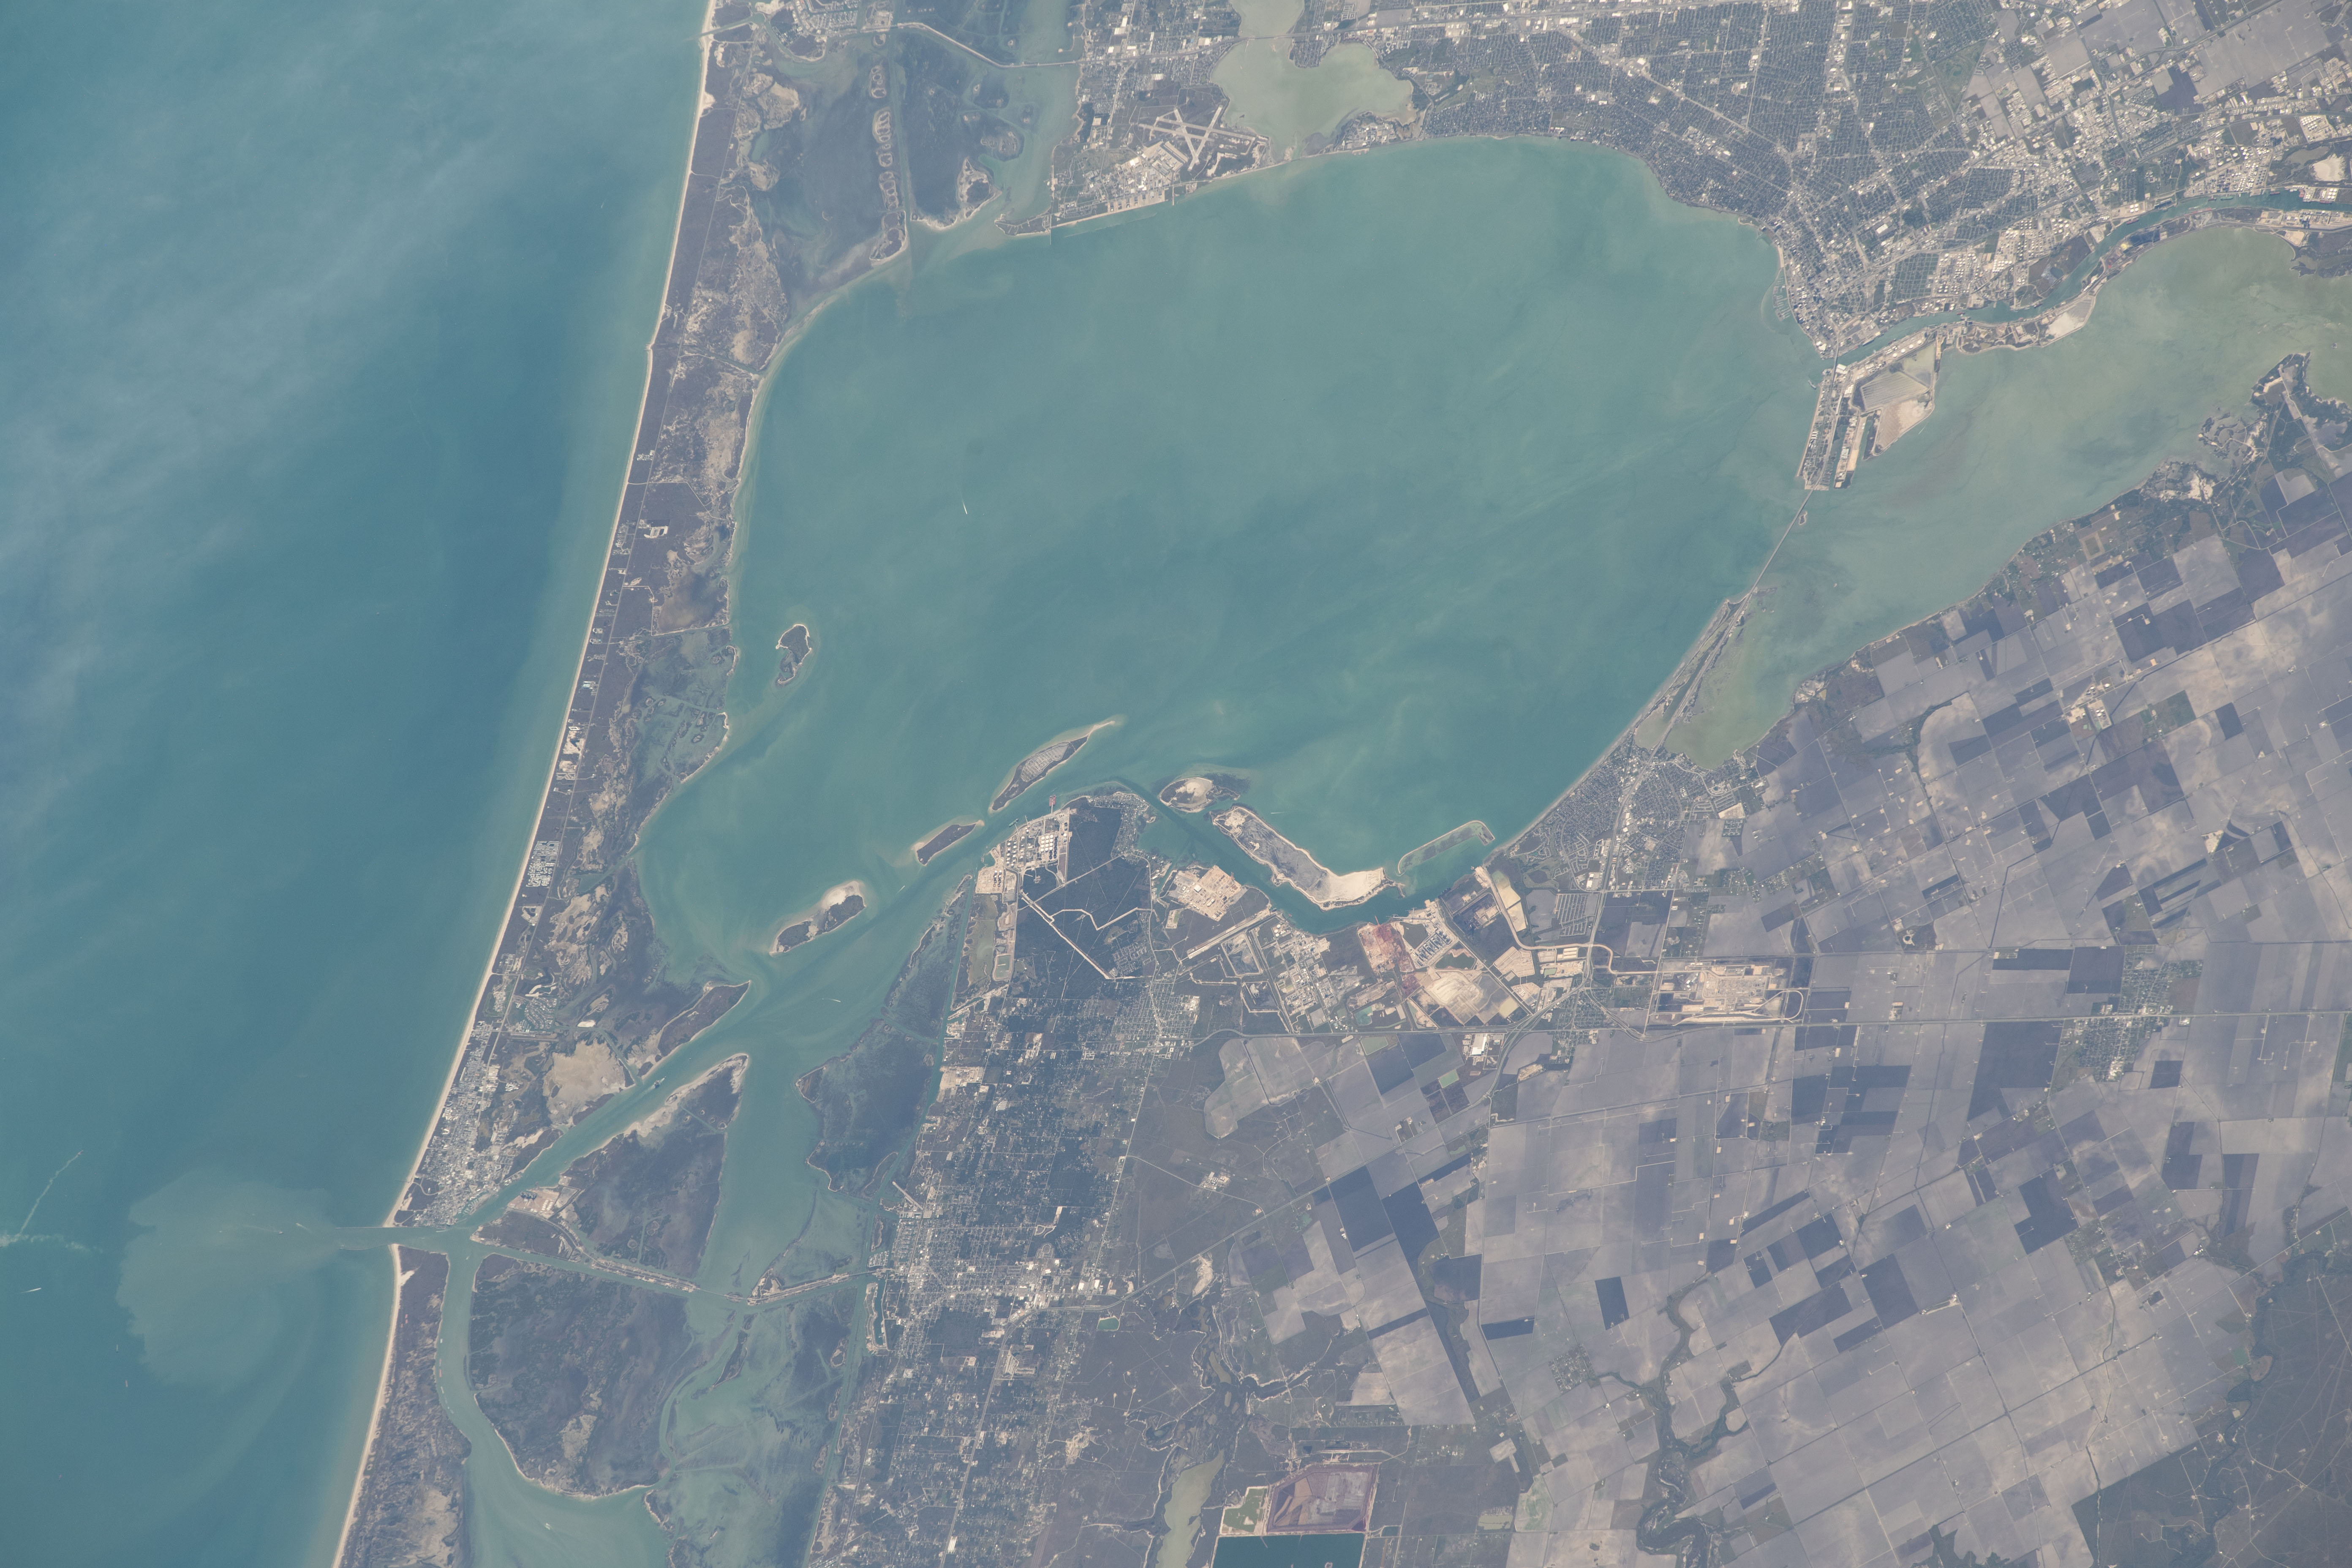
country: USA-TEXAS
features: CORPUS CHRISTI BAY, MUSTANG ISLAND, CORPUS CHRISTI, PORT ARANSAS
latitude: 27.8
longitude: -97.2
